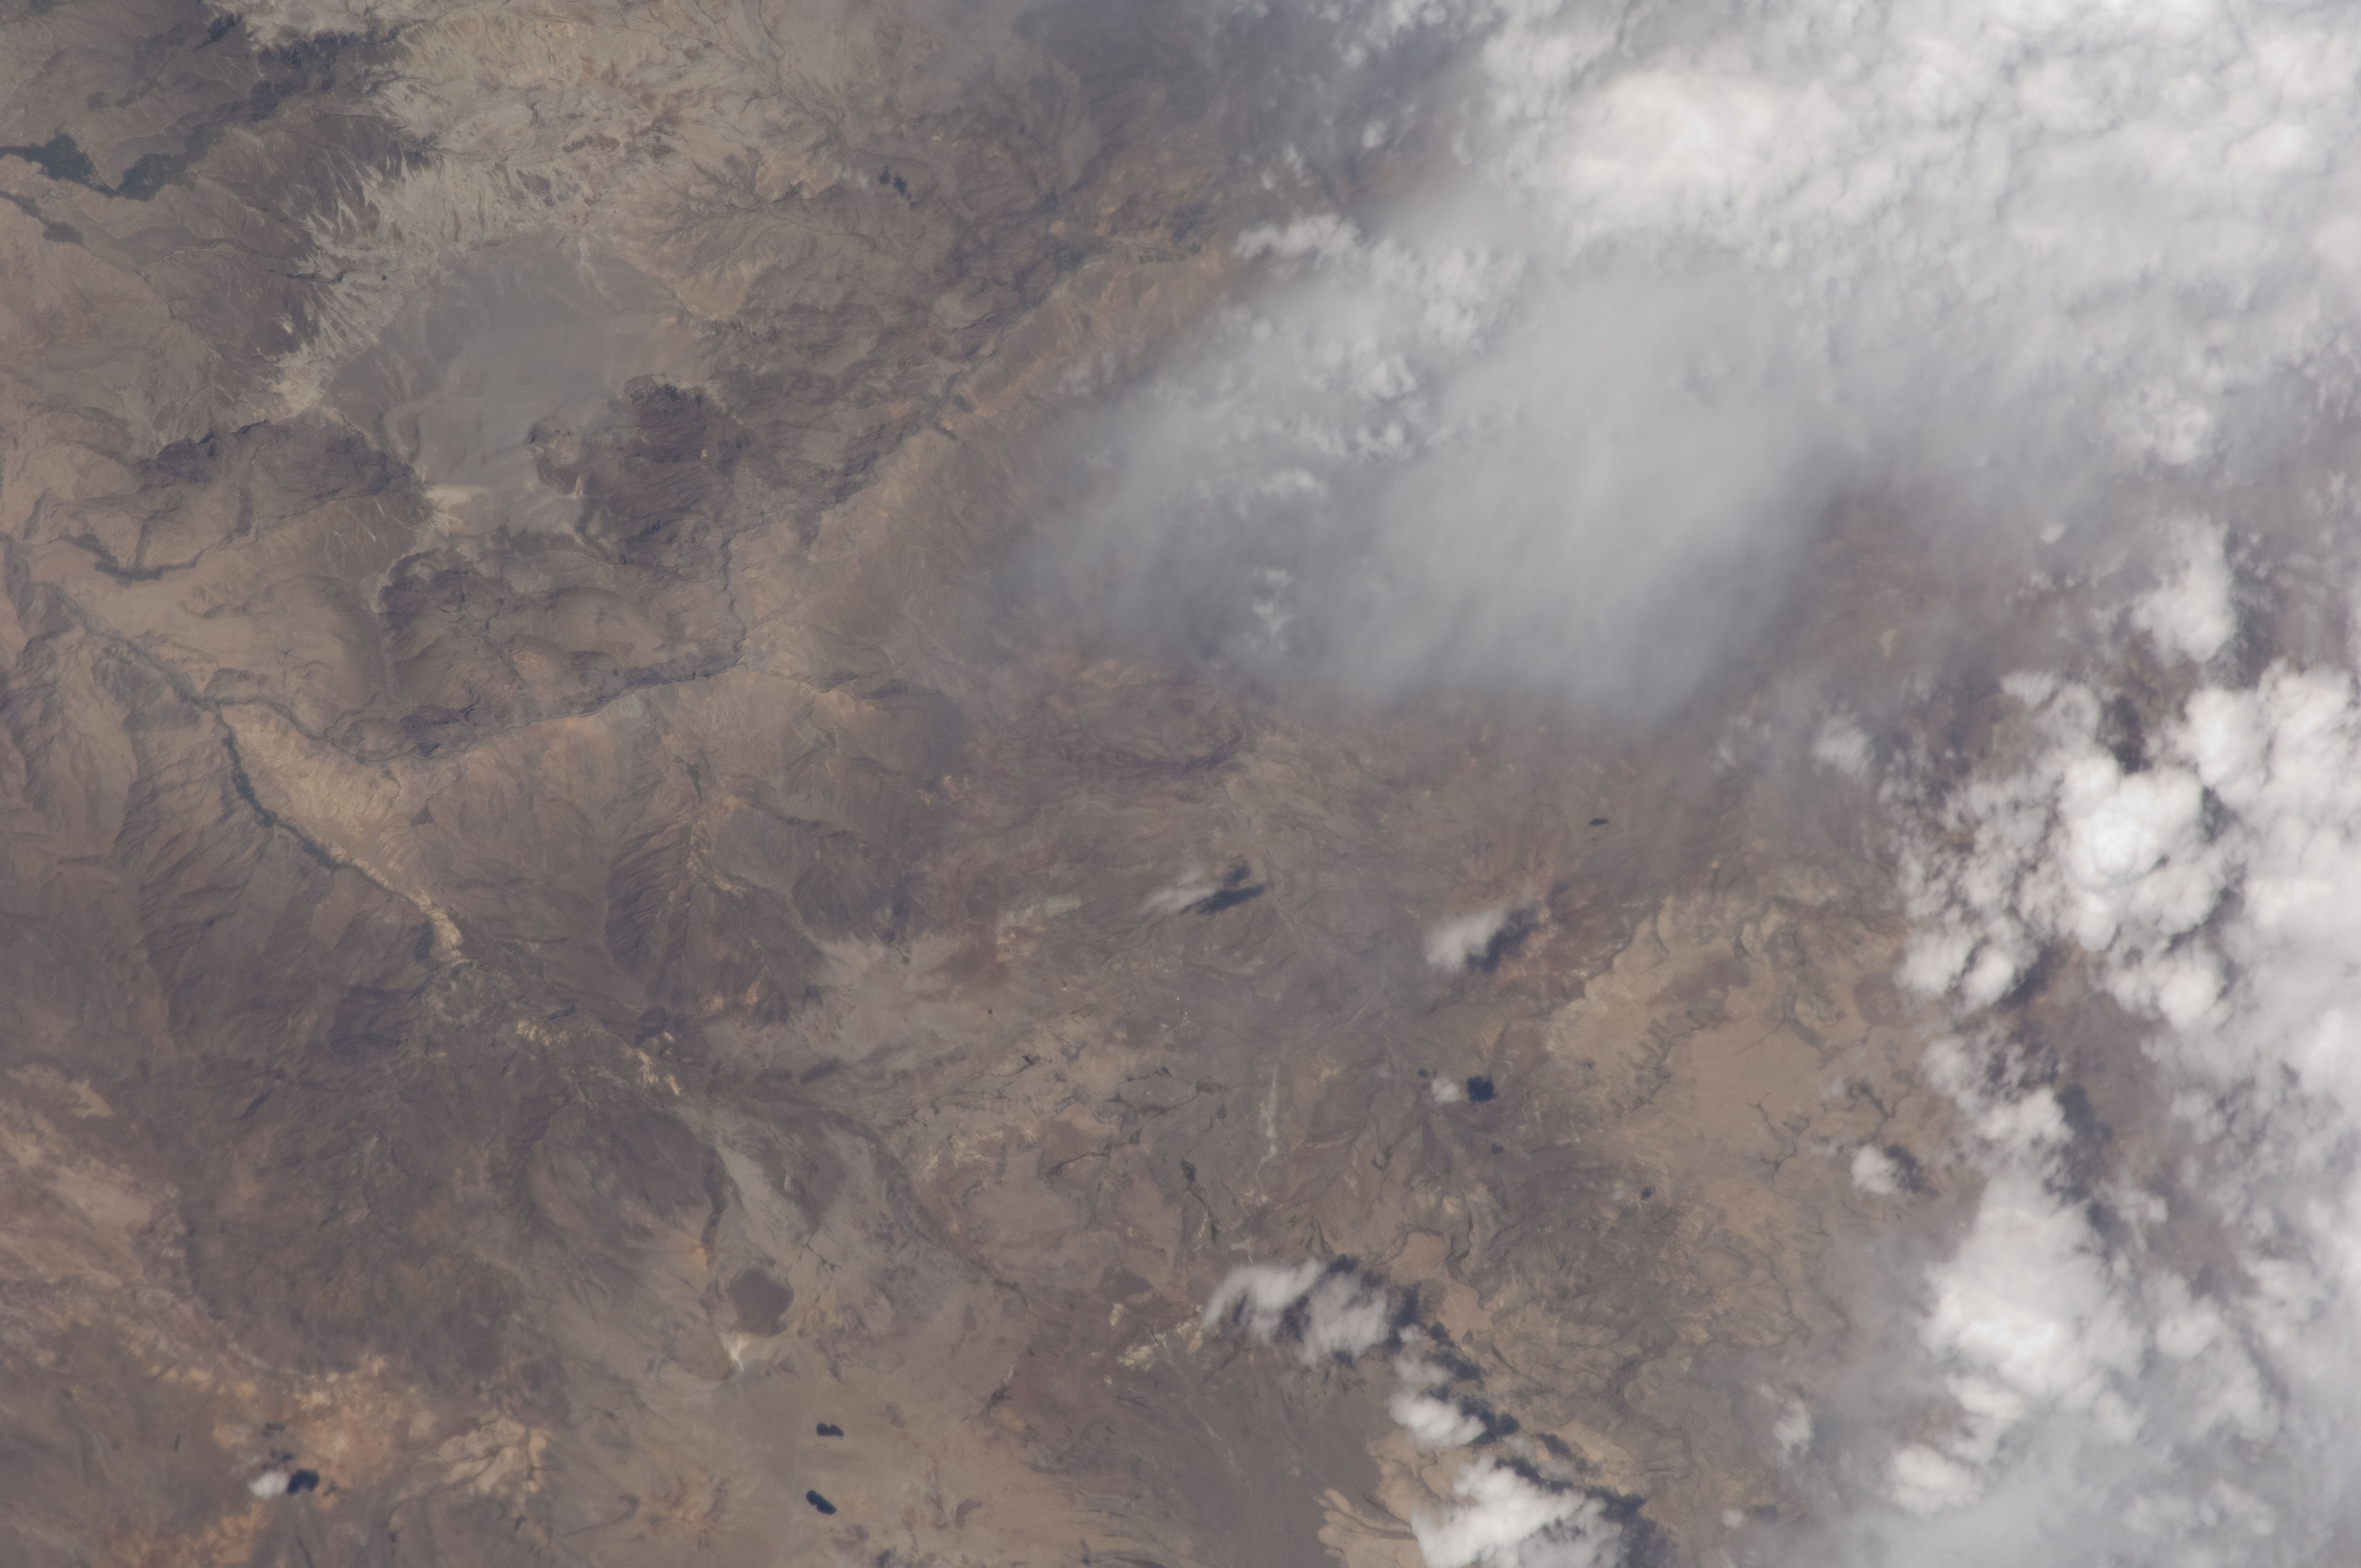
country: PERU
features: HUAYNAPUTINA VOL., CORDERILLA OCCIDENTAL MTS.
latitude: -16.6
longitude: -70.6
